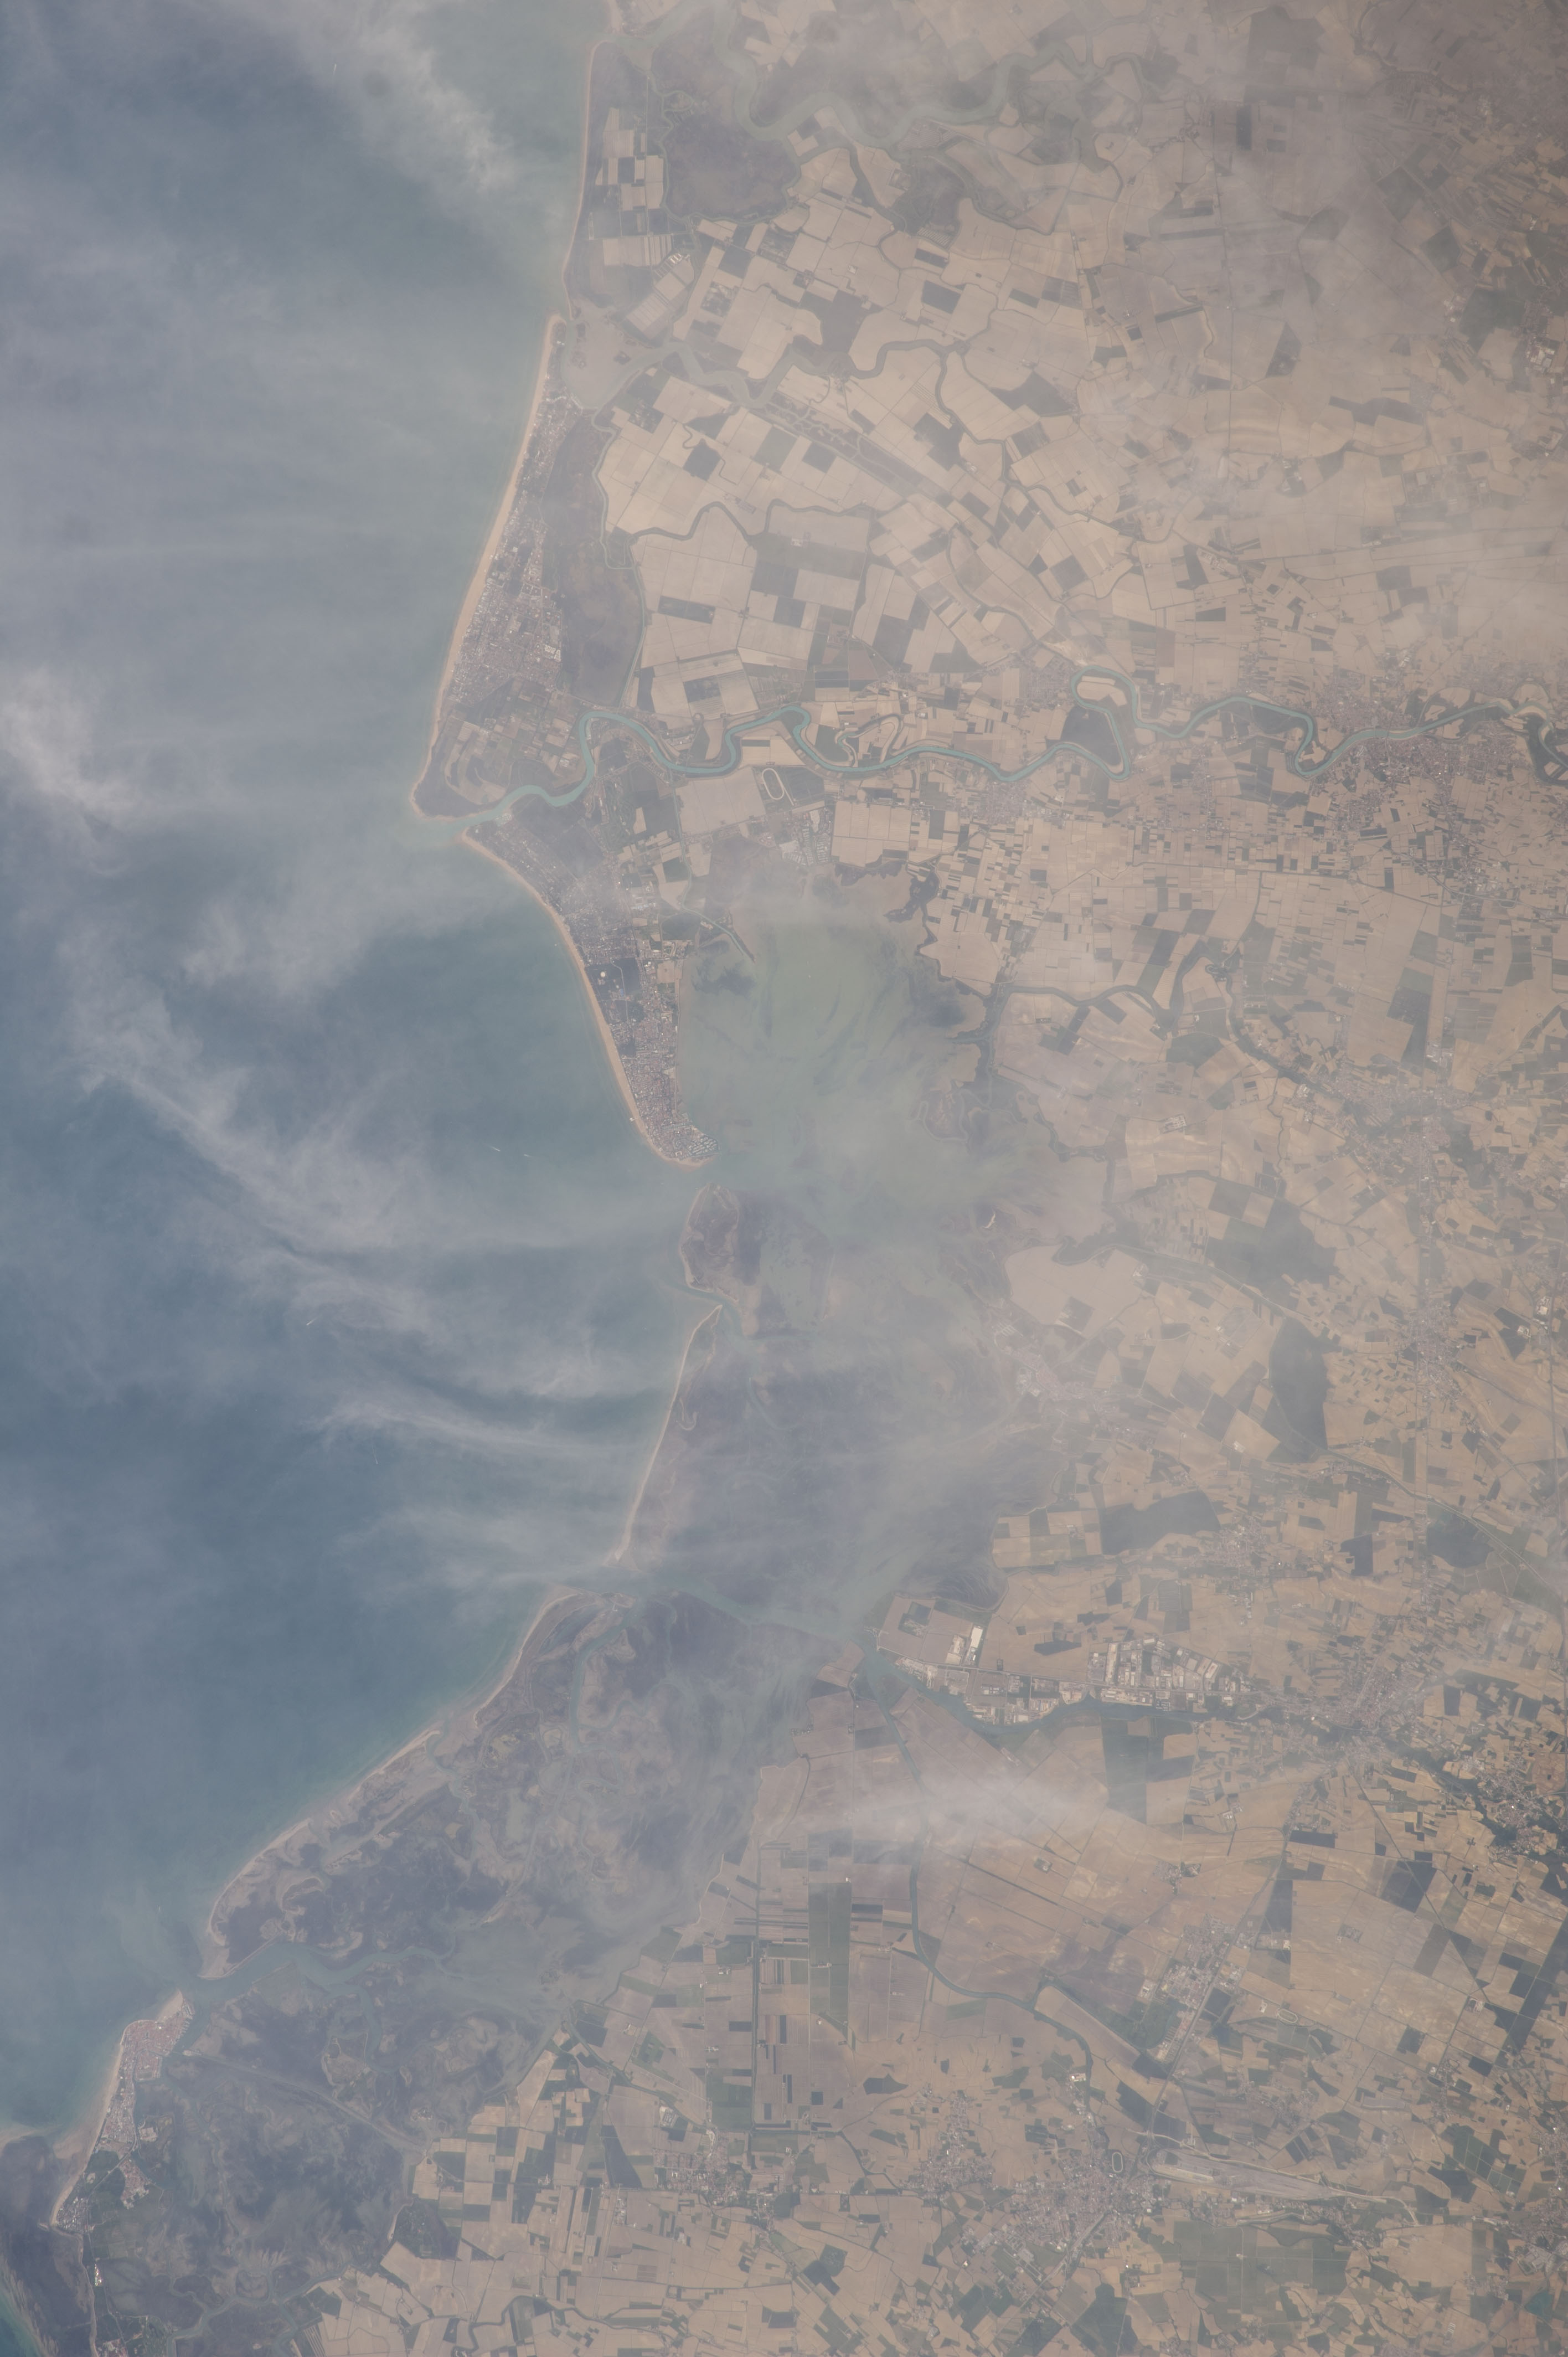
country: ITALY
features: LAGUNA DI MARANO, ISOLA MARINETTA, MEDITERRANEAN SEA, BIBIONE, GRADO, SAN GIORGIO DI NOGARO, PALAZZOLO DELLO STELLA, PORTOGRUARO, LATISANA SAN MICHELE AL TAGLIAMENTO, RISERVA NATURALE REGIONALE FOCI DELLO STELLA
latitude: 45.7
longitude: 13.2
